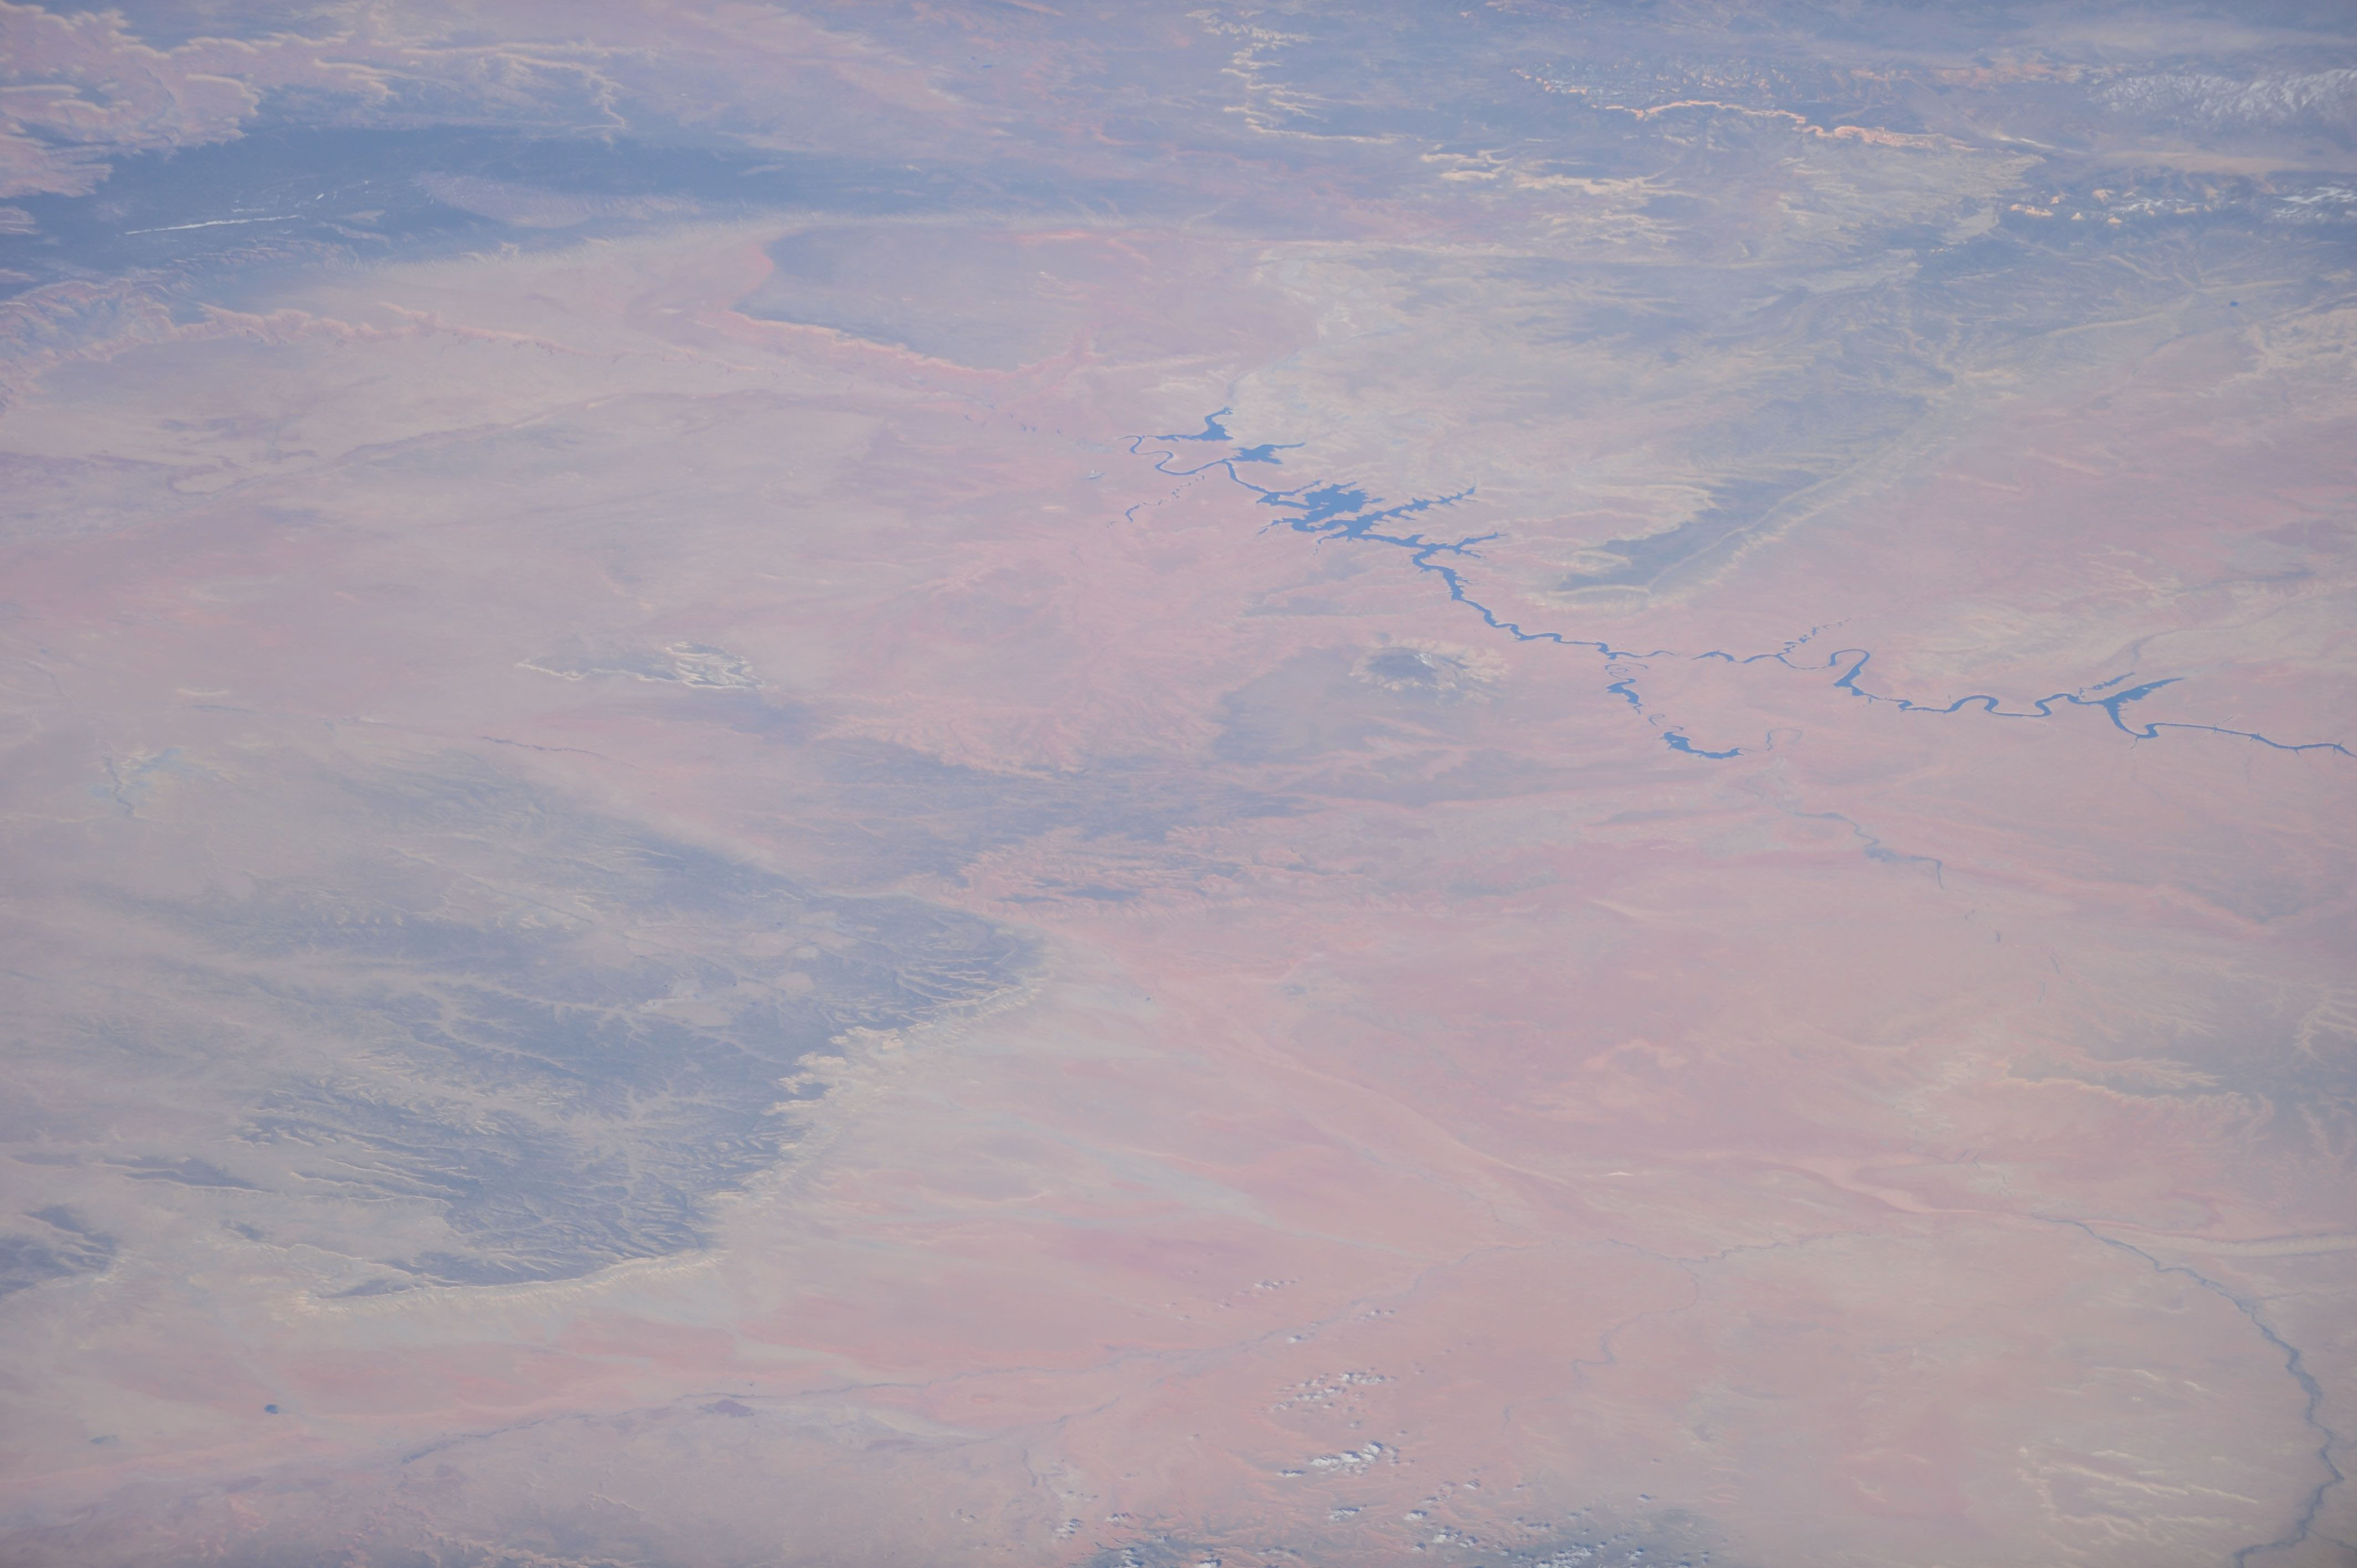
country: USA-ARIZONA
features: DRY LAND, RIVER, NAVAJO MOUNTAIN, COLORADO RIVER, KAYENTA
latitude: 36.8
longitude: -110.5
